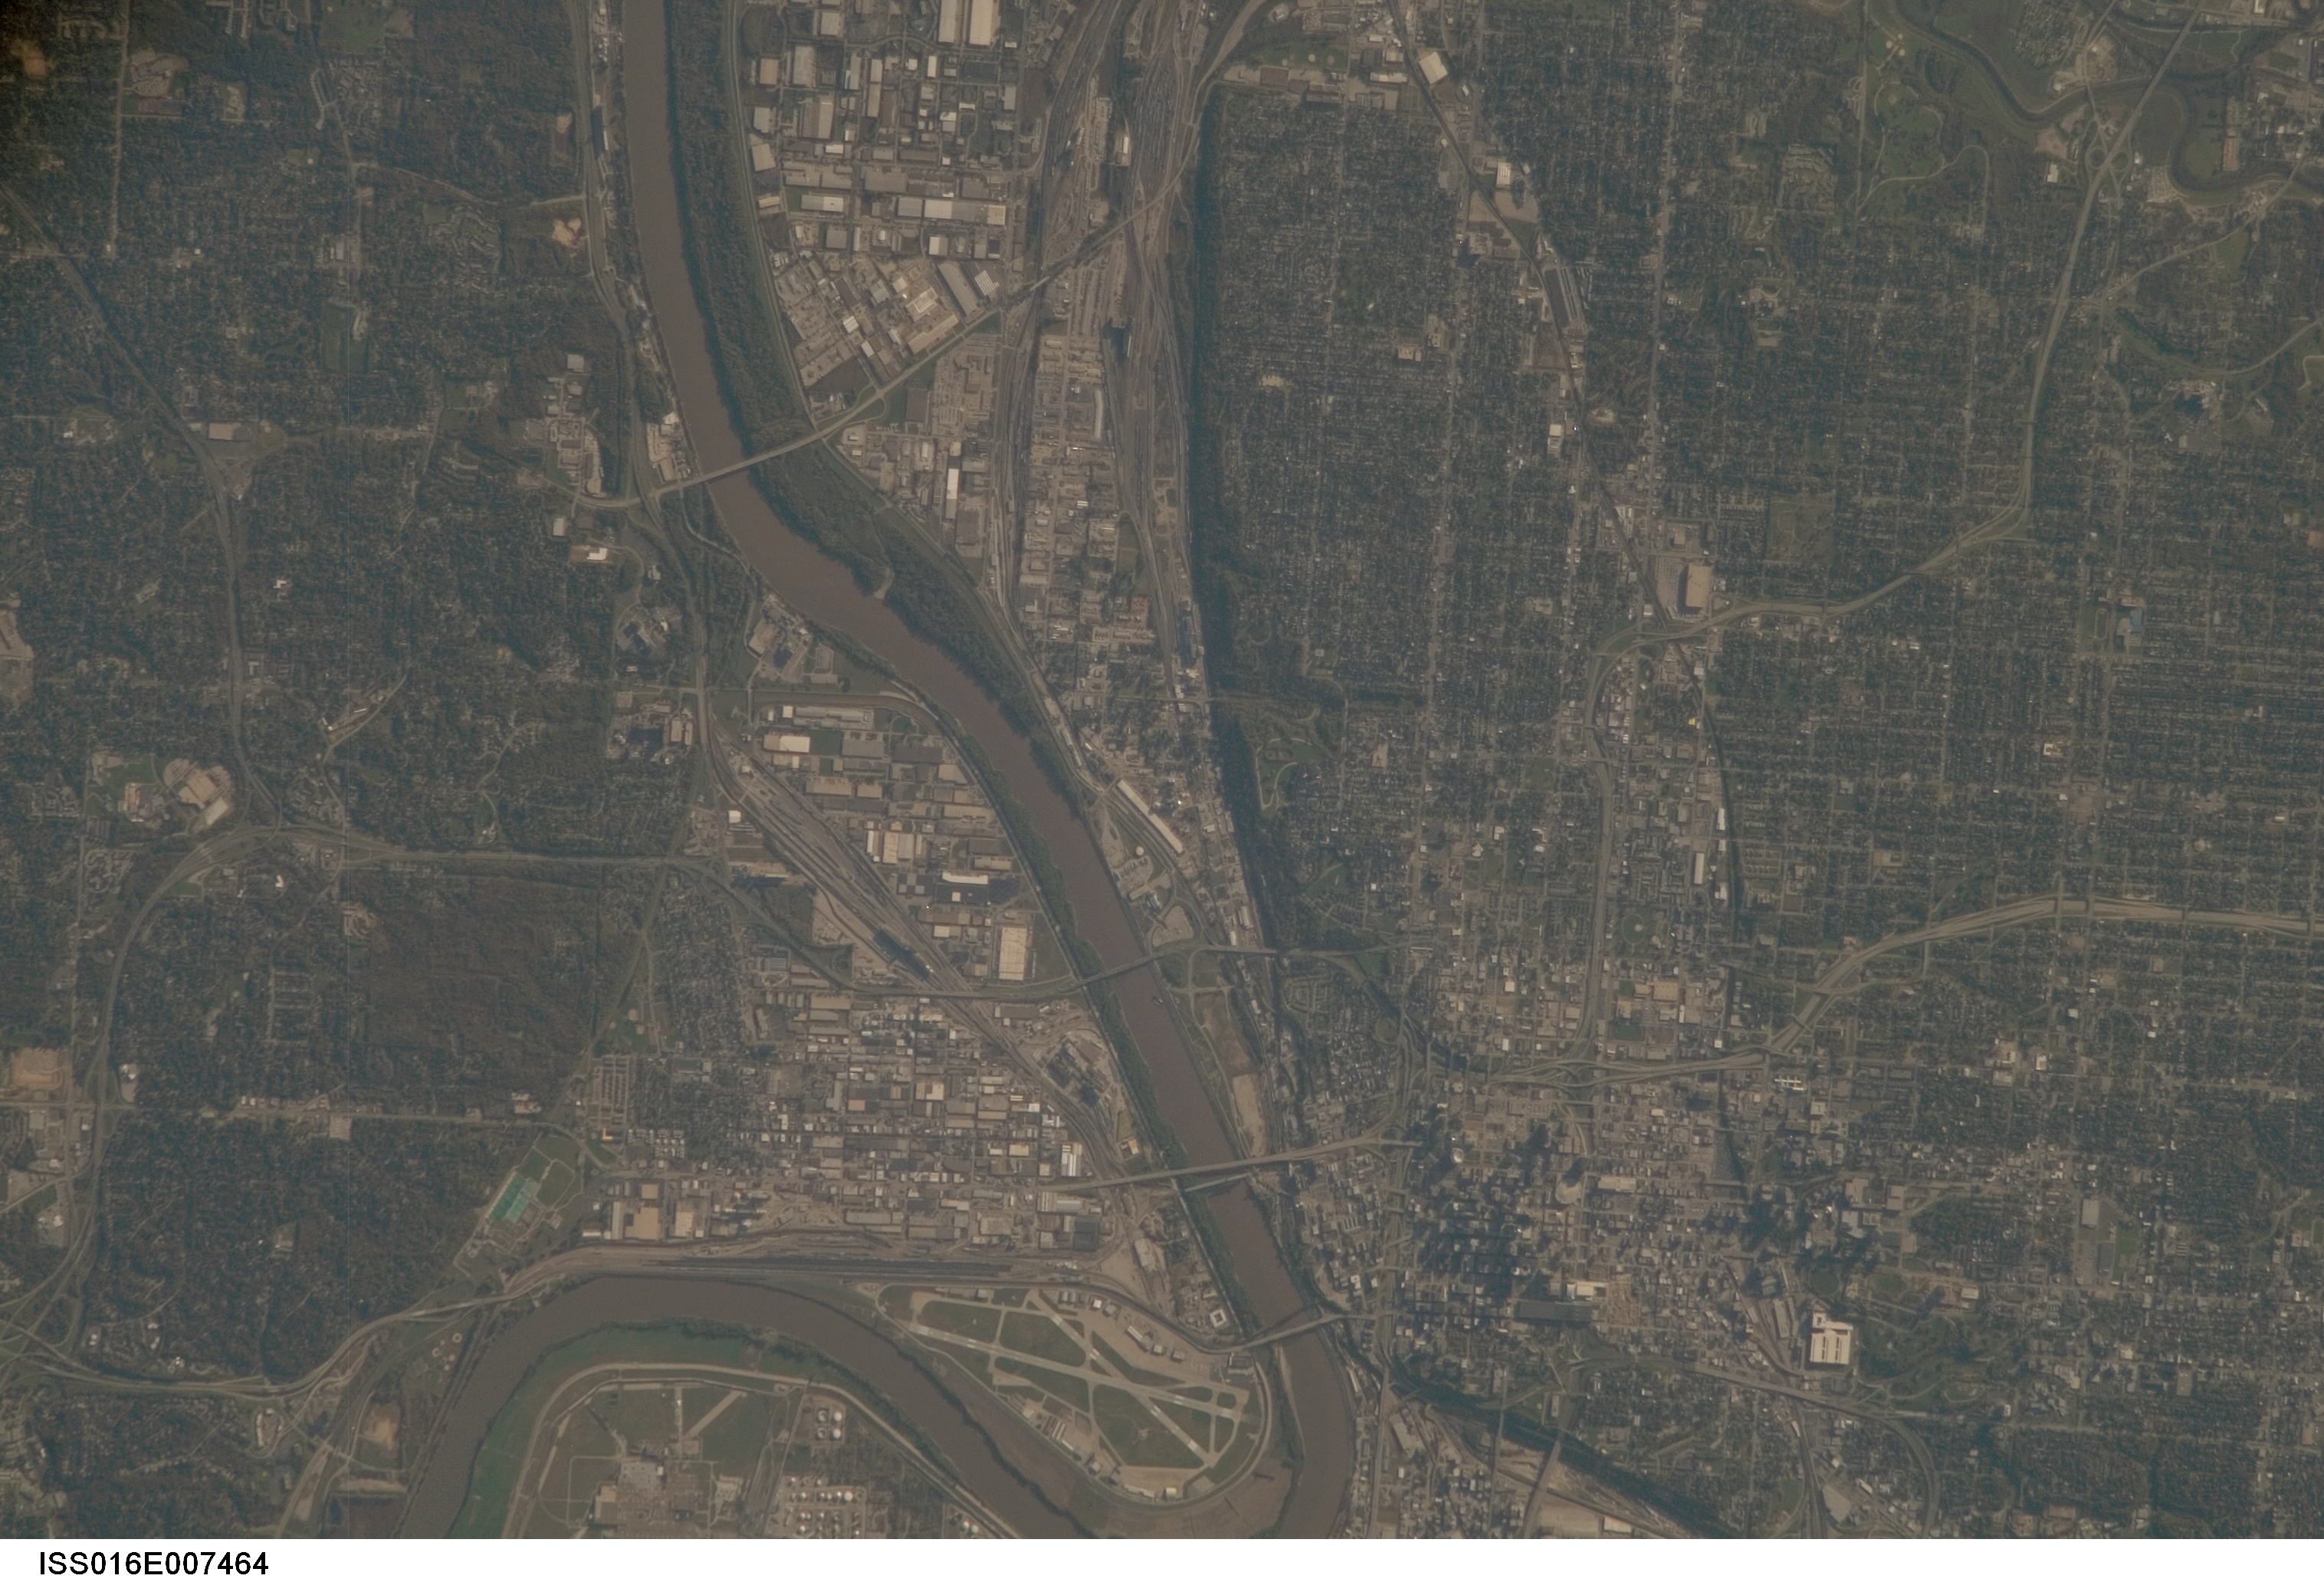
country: USA-MISSOURI
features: KANSAS CITY, MISSOURI RIVER
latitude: 39.1
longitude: -94.5
